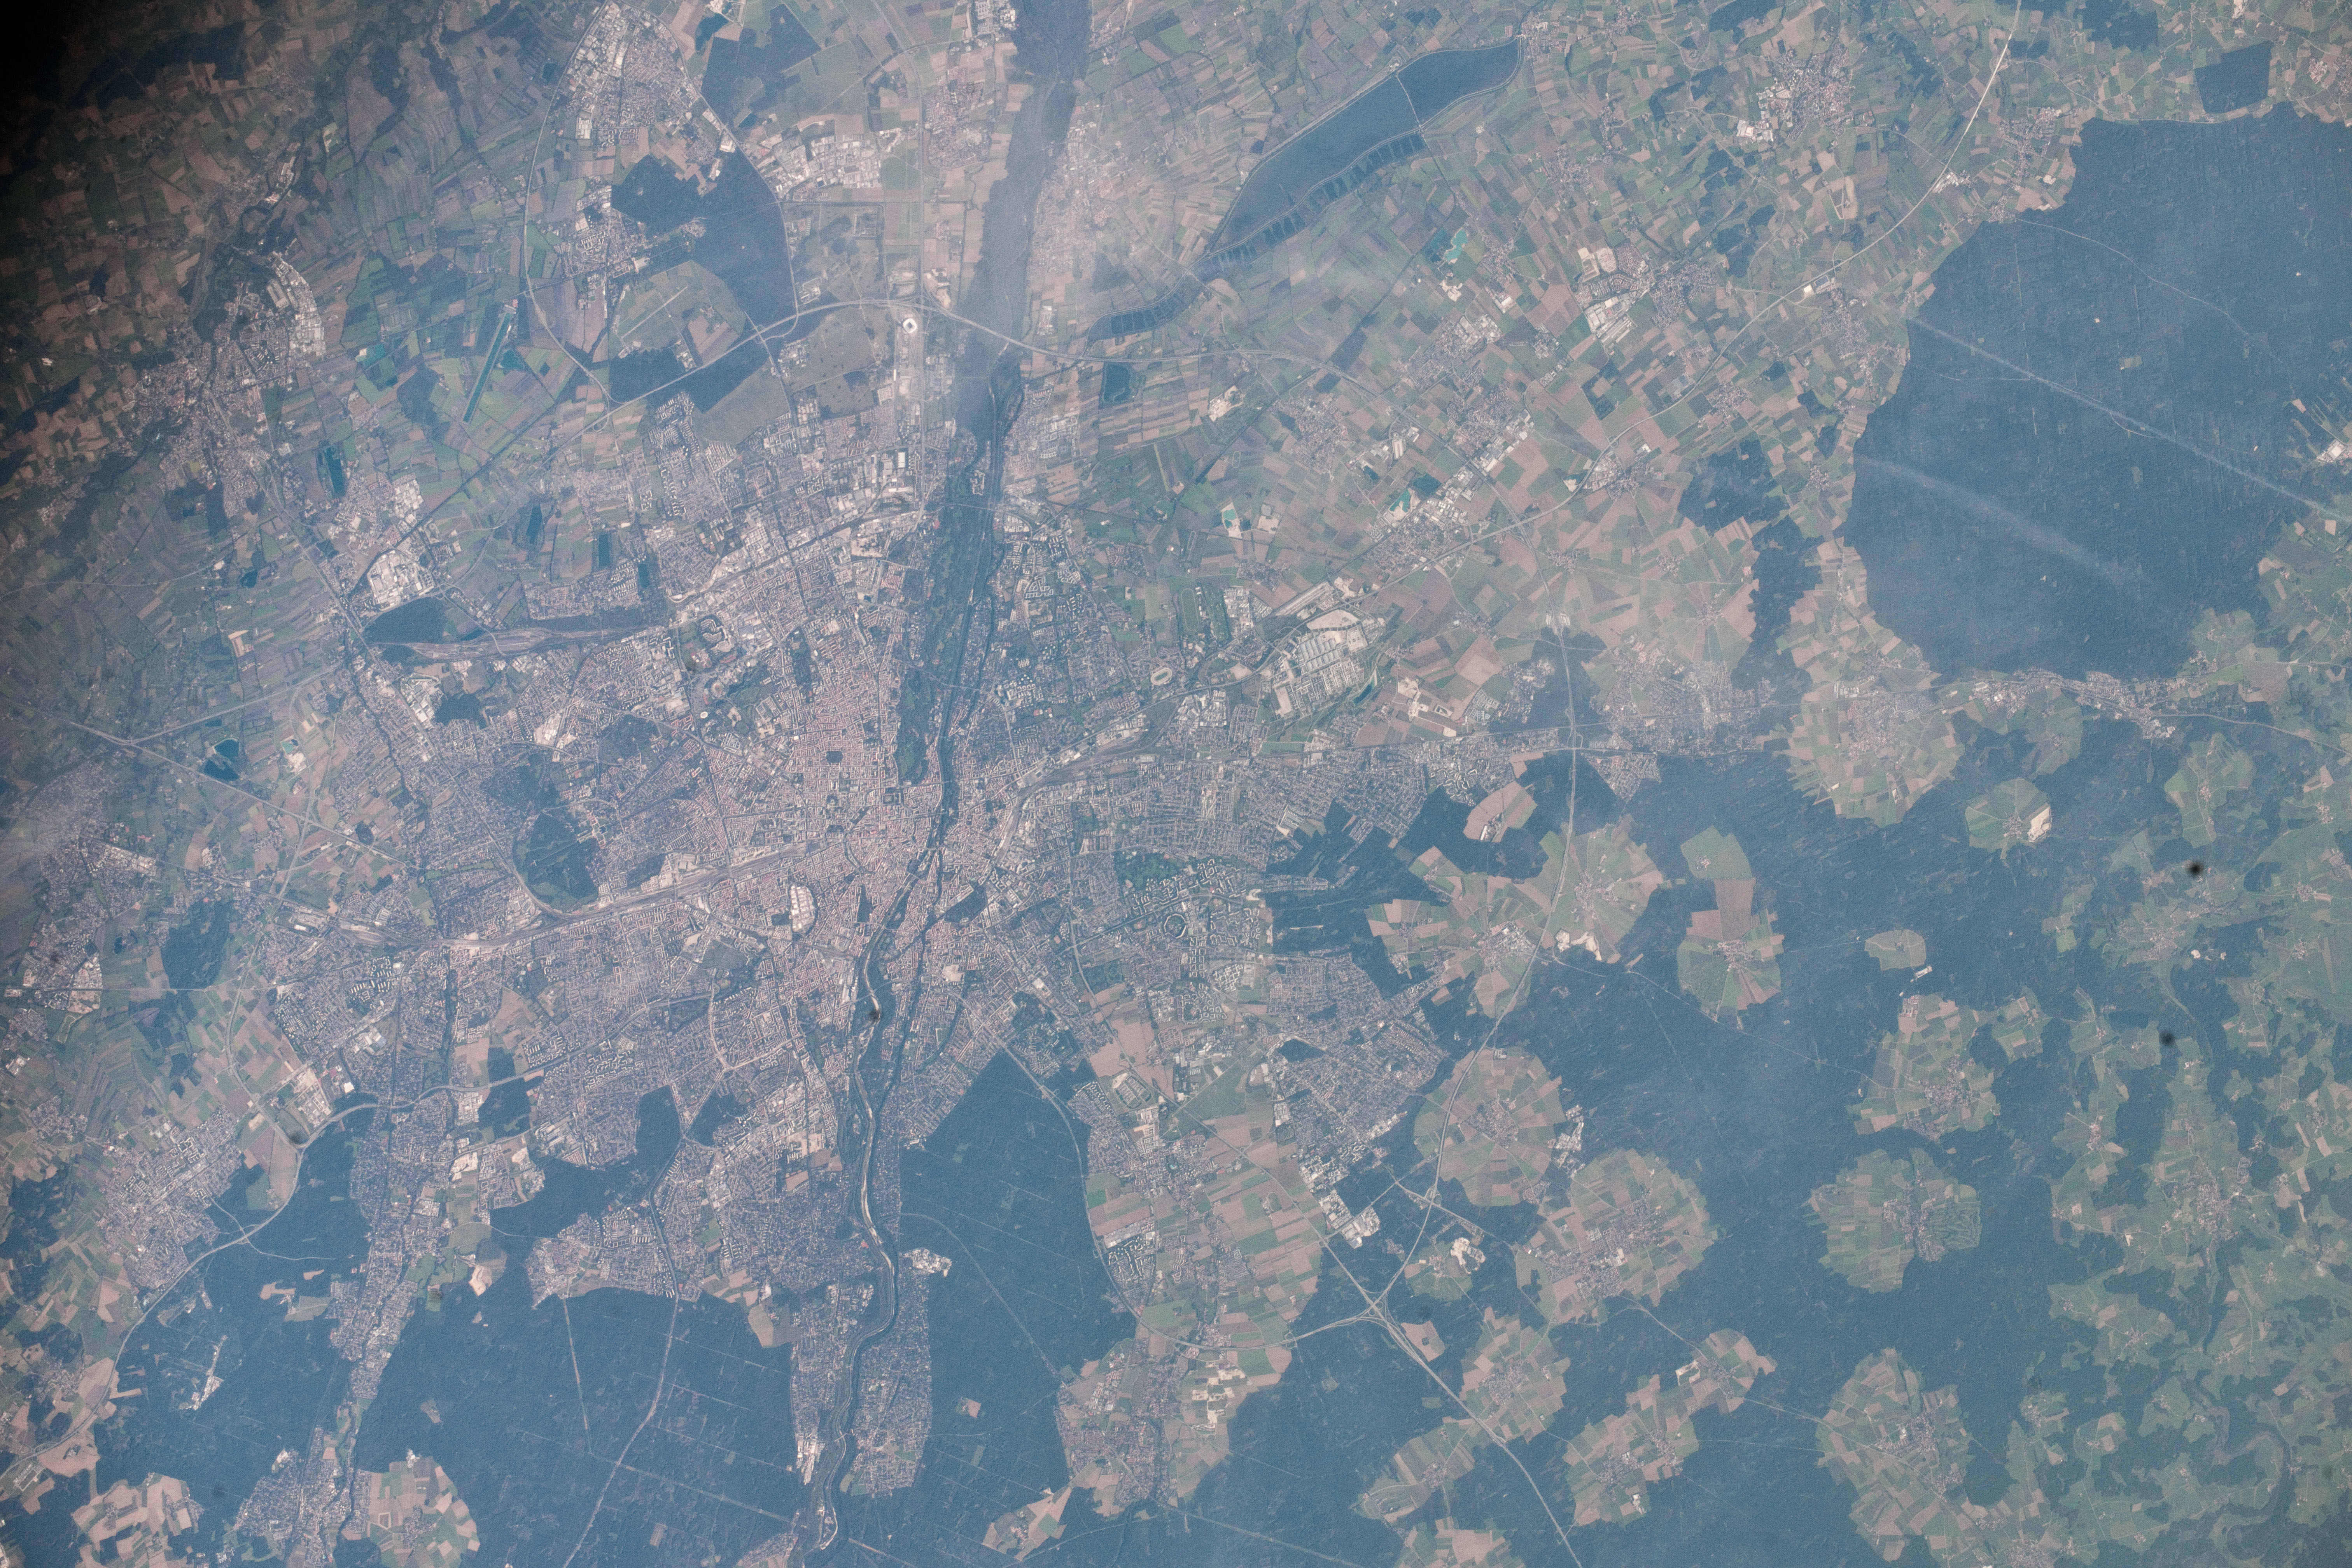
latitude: 48.2
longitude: 11.6
